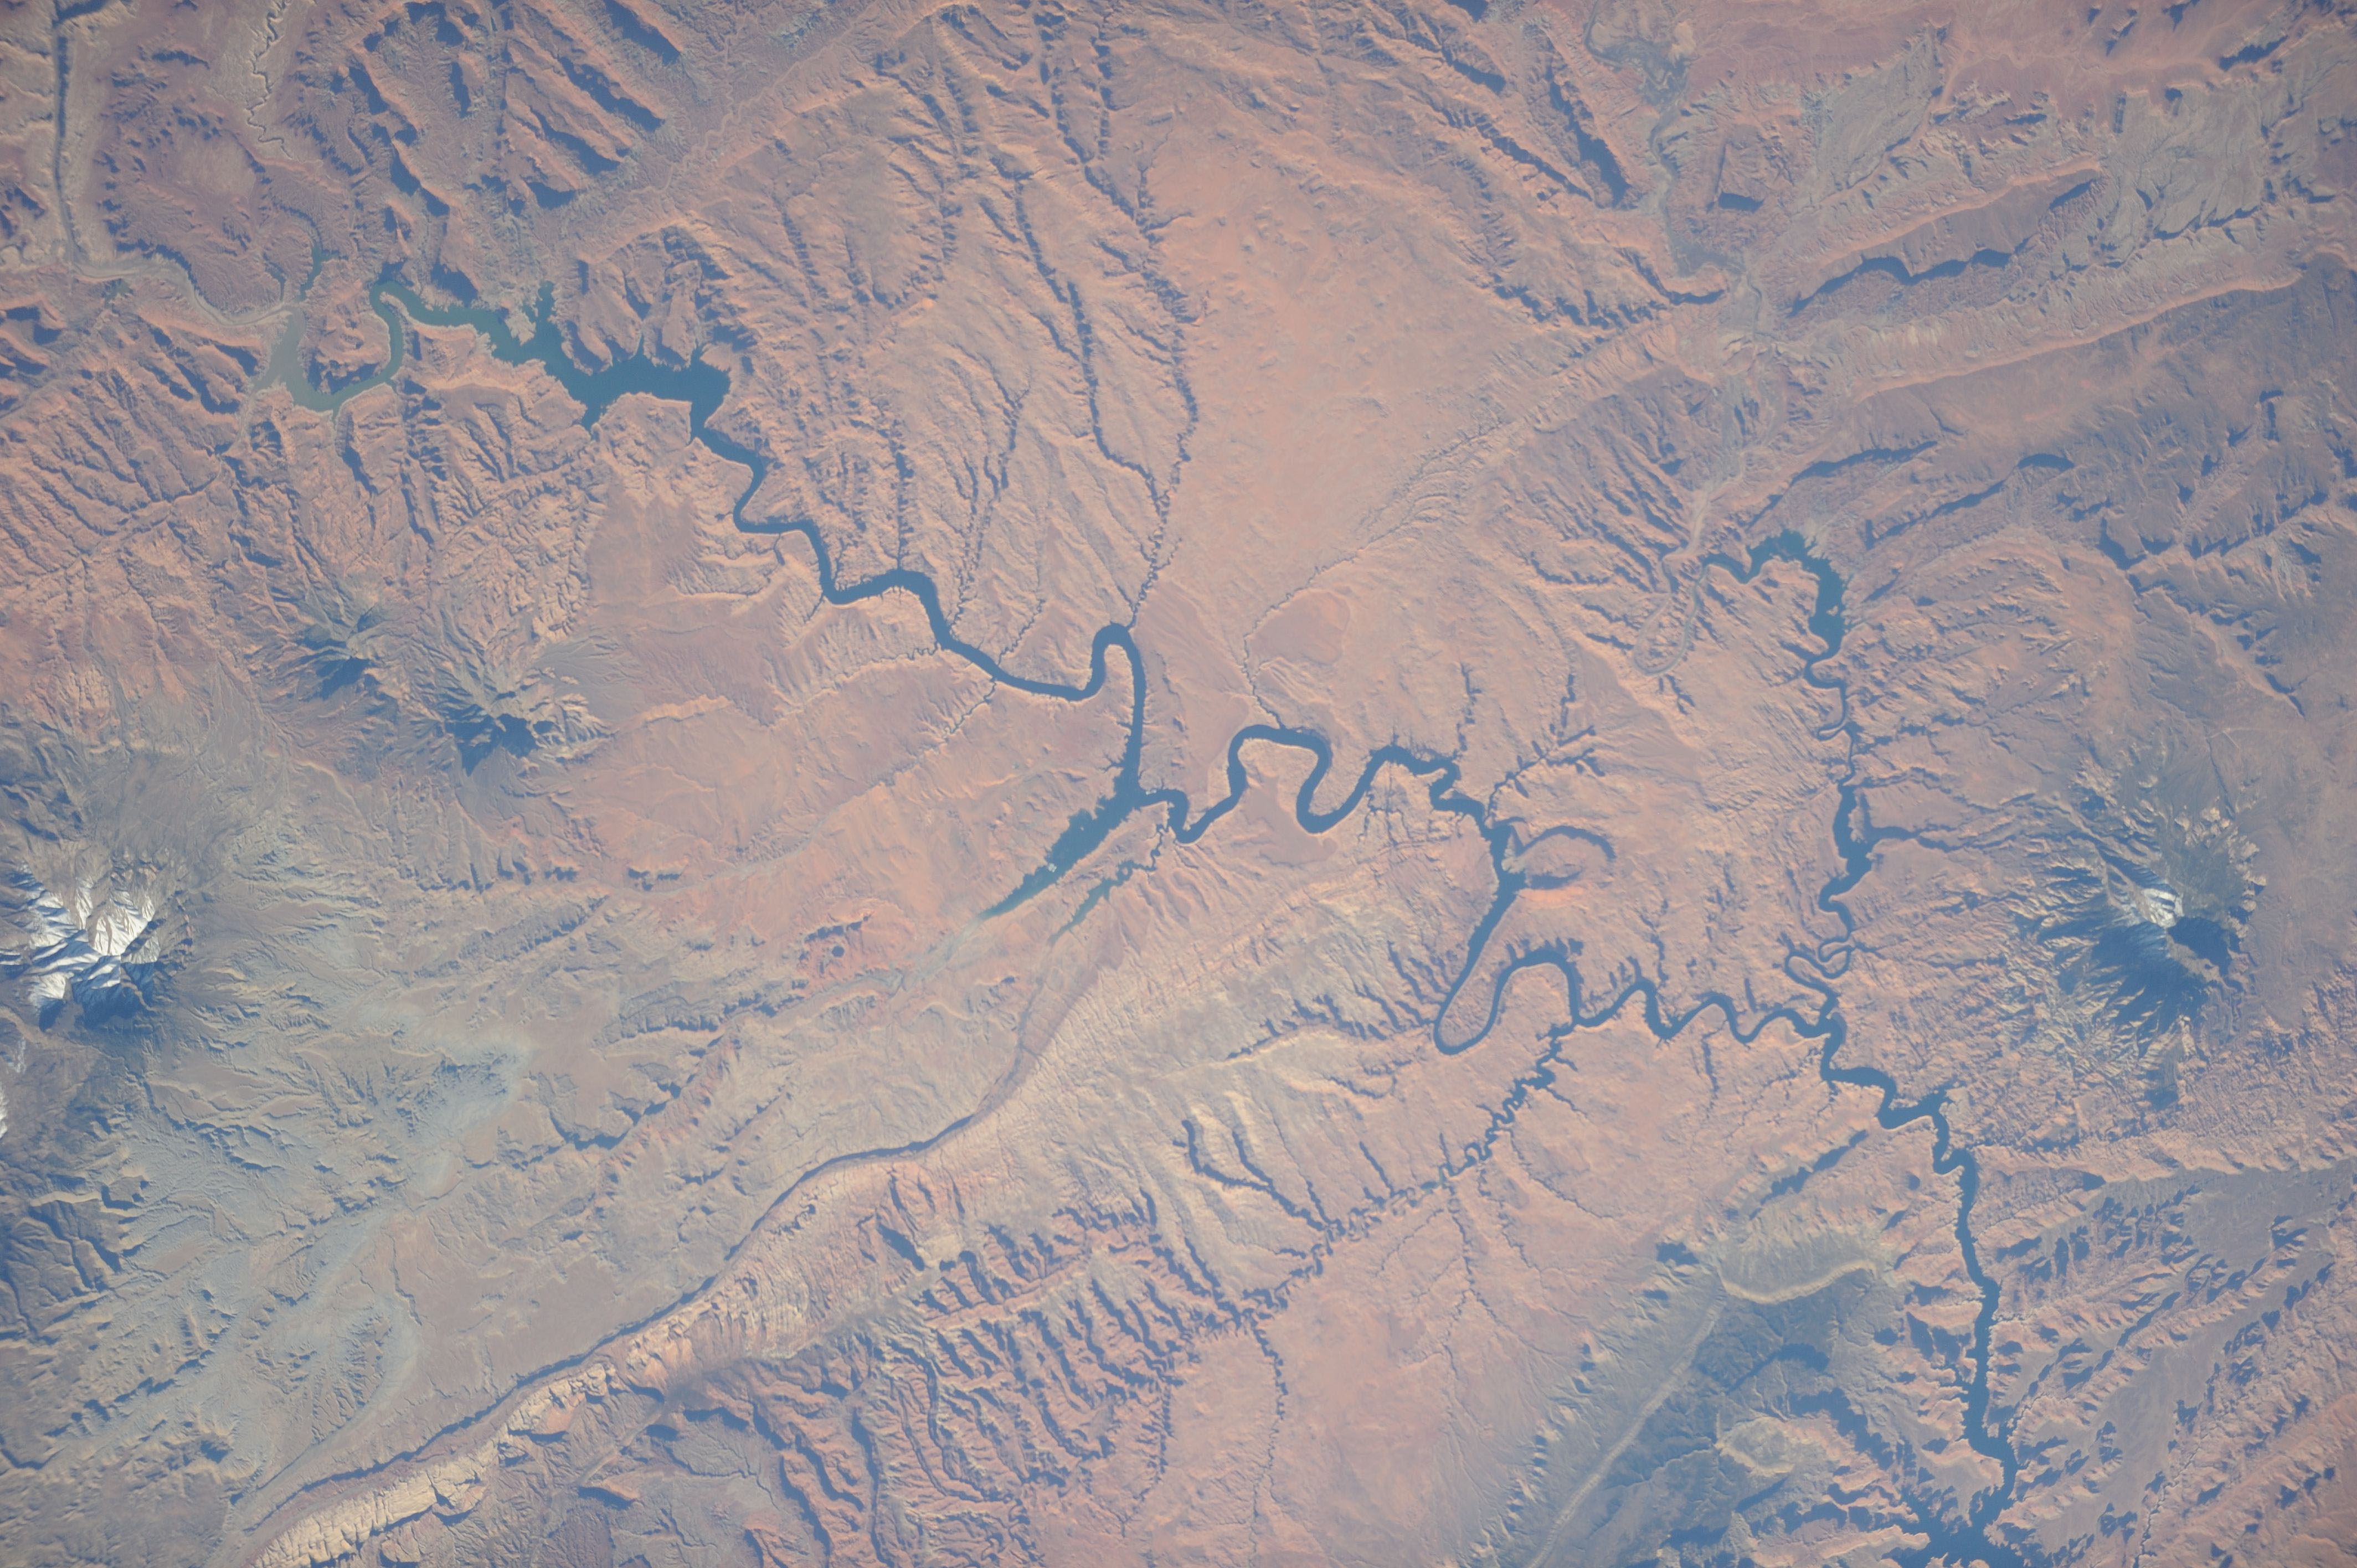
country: USA-UTAH
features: LAKE POWELL, SAN JUAN RIVER, DESERT MOUNTAINS, NAVAJO MOUNTAIN
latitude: 37.5
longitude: -110.7
